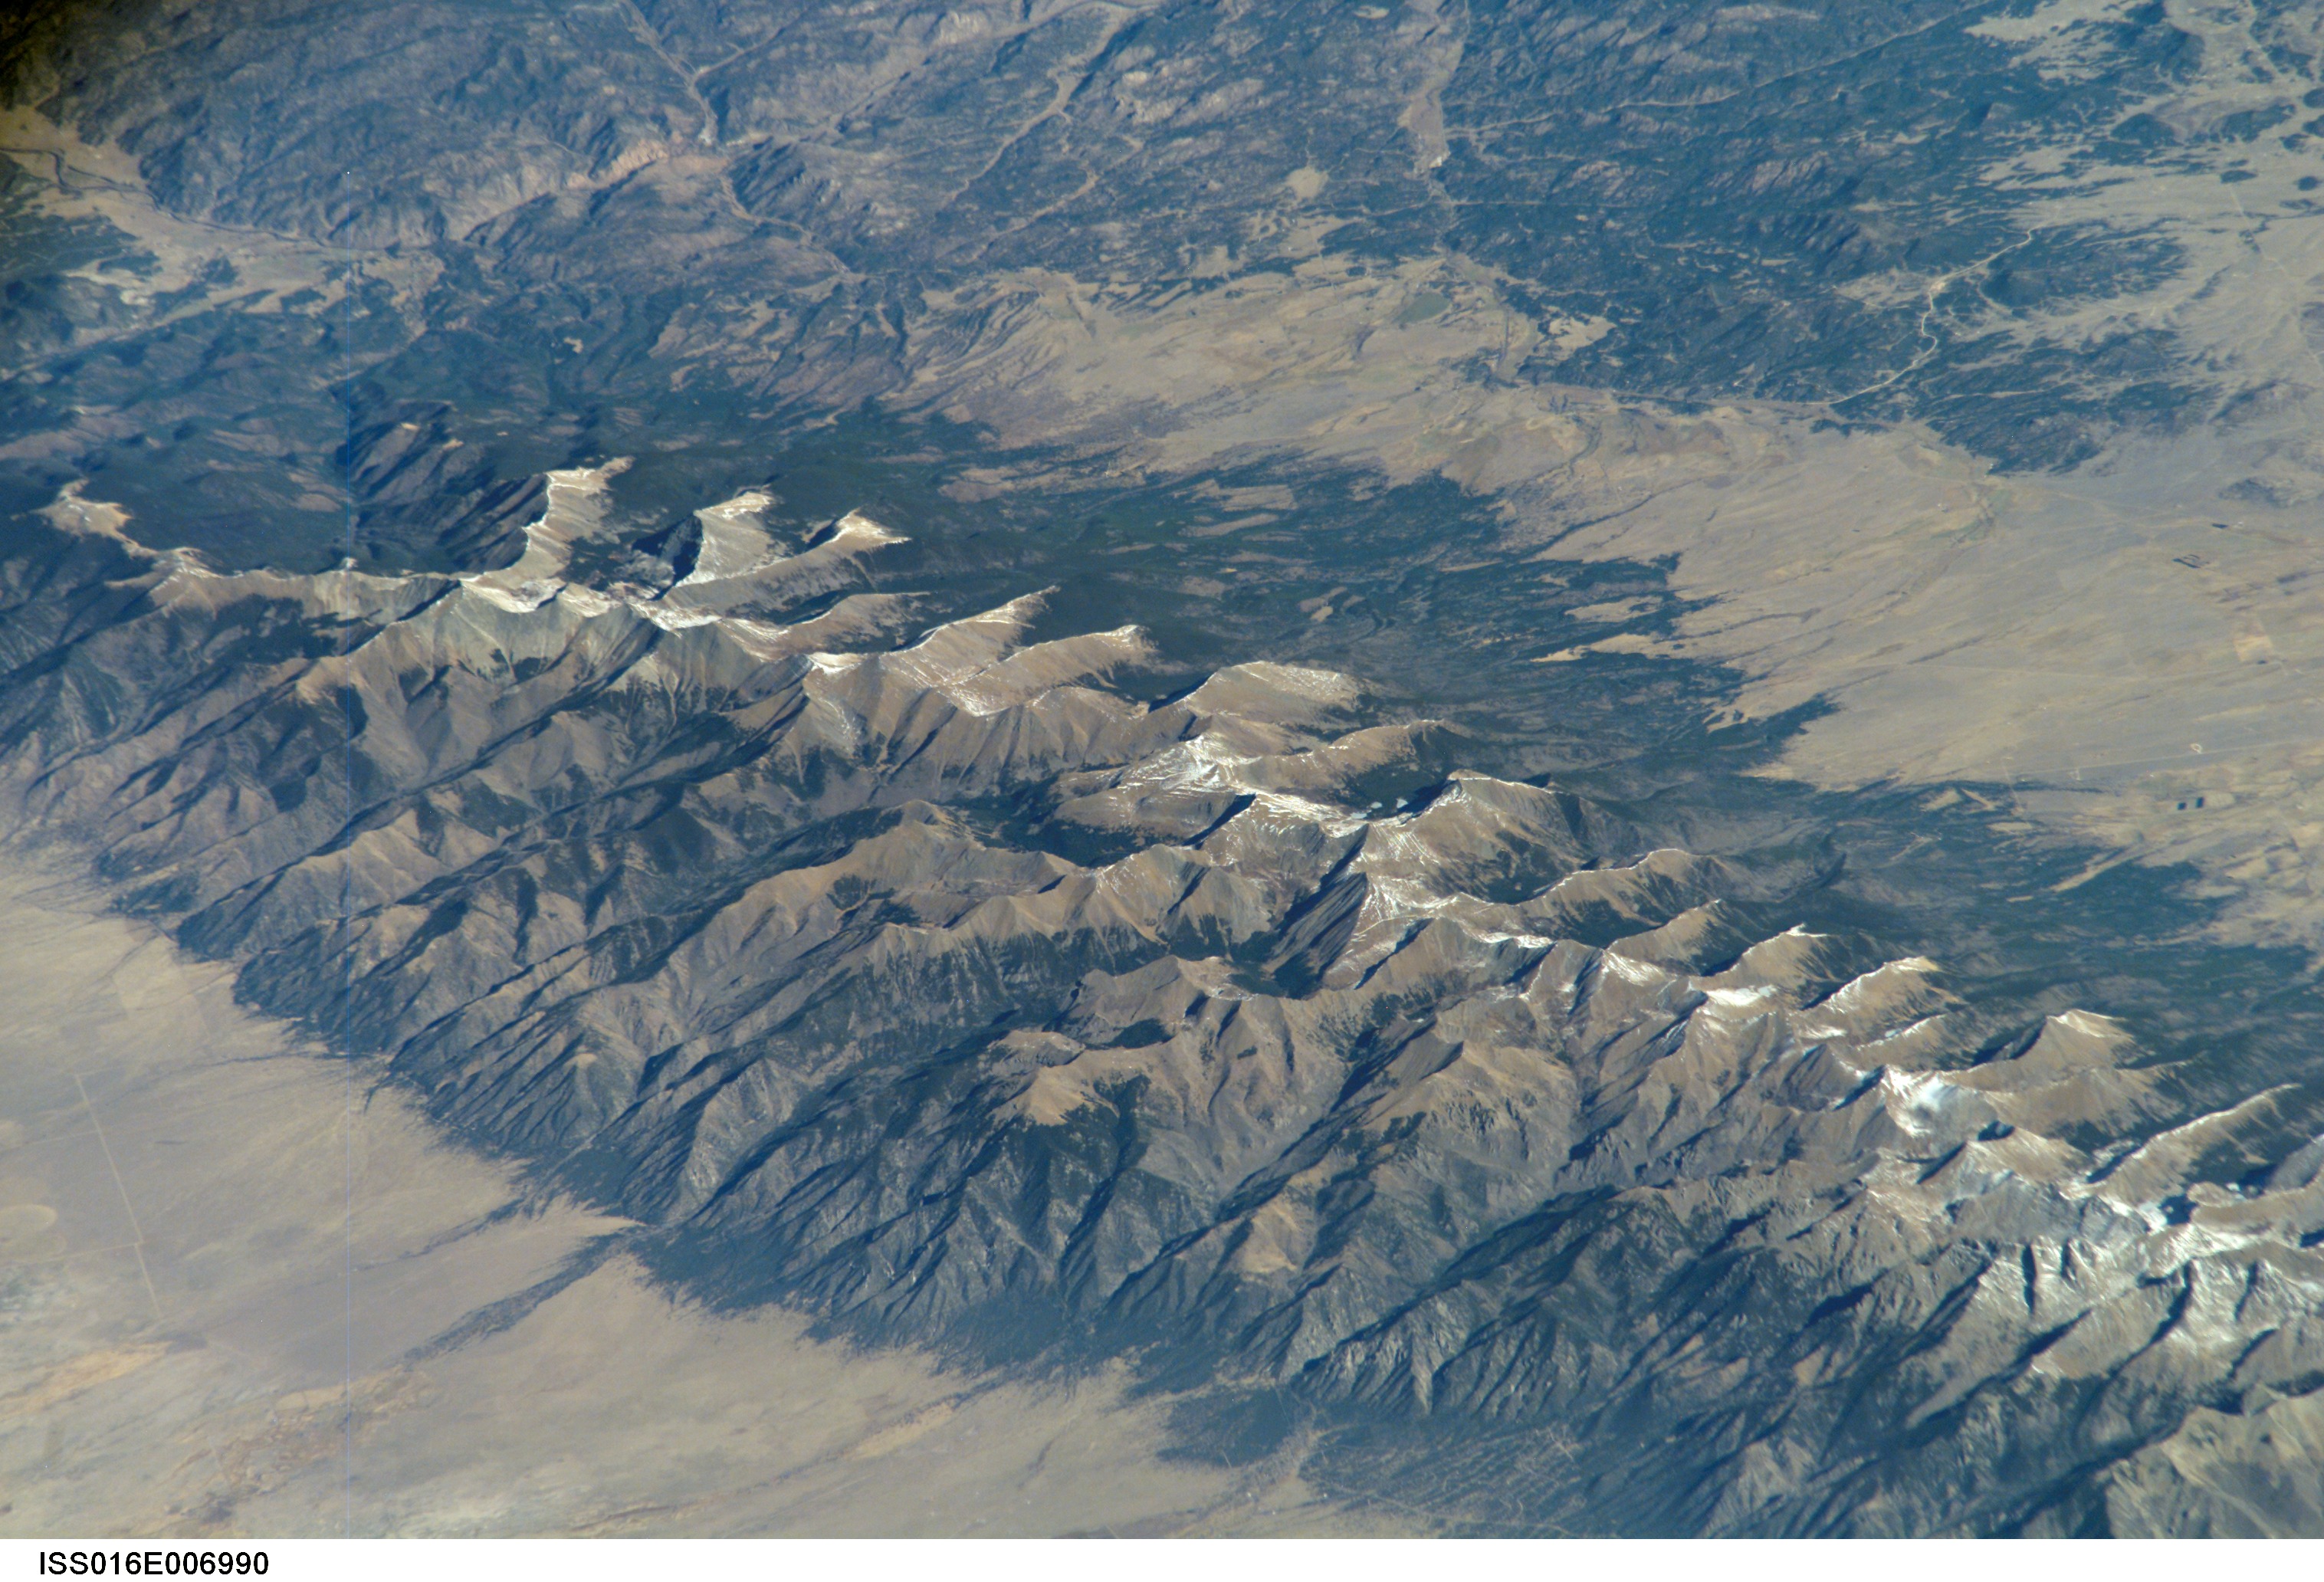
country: USA-COLORADO
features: SANGRE DE CRISTO MTS., HILLSIDE
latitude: 38.2
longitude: -105.7
